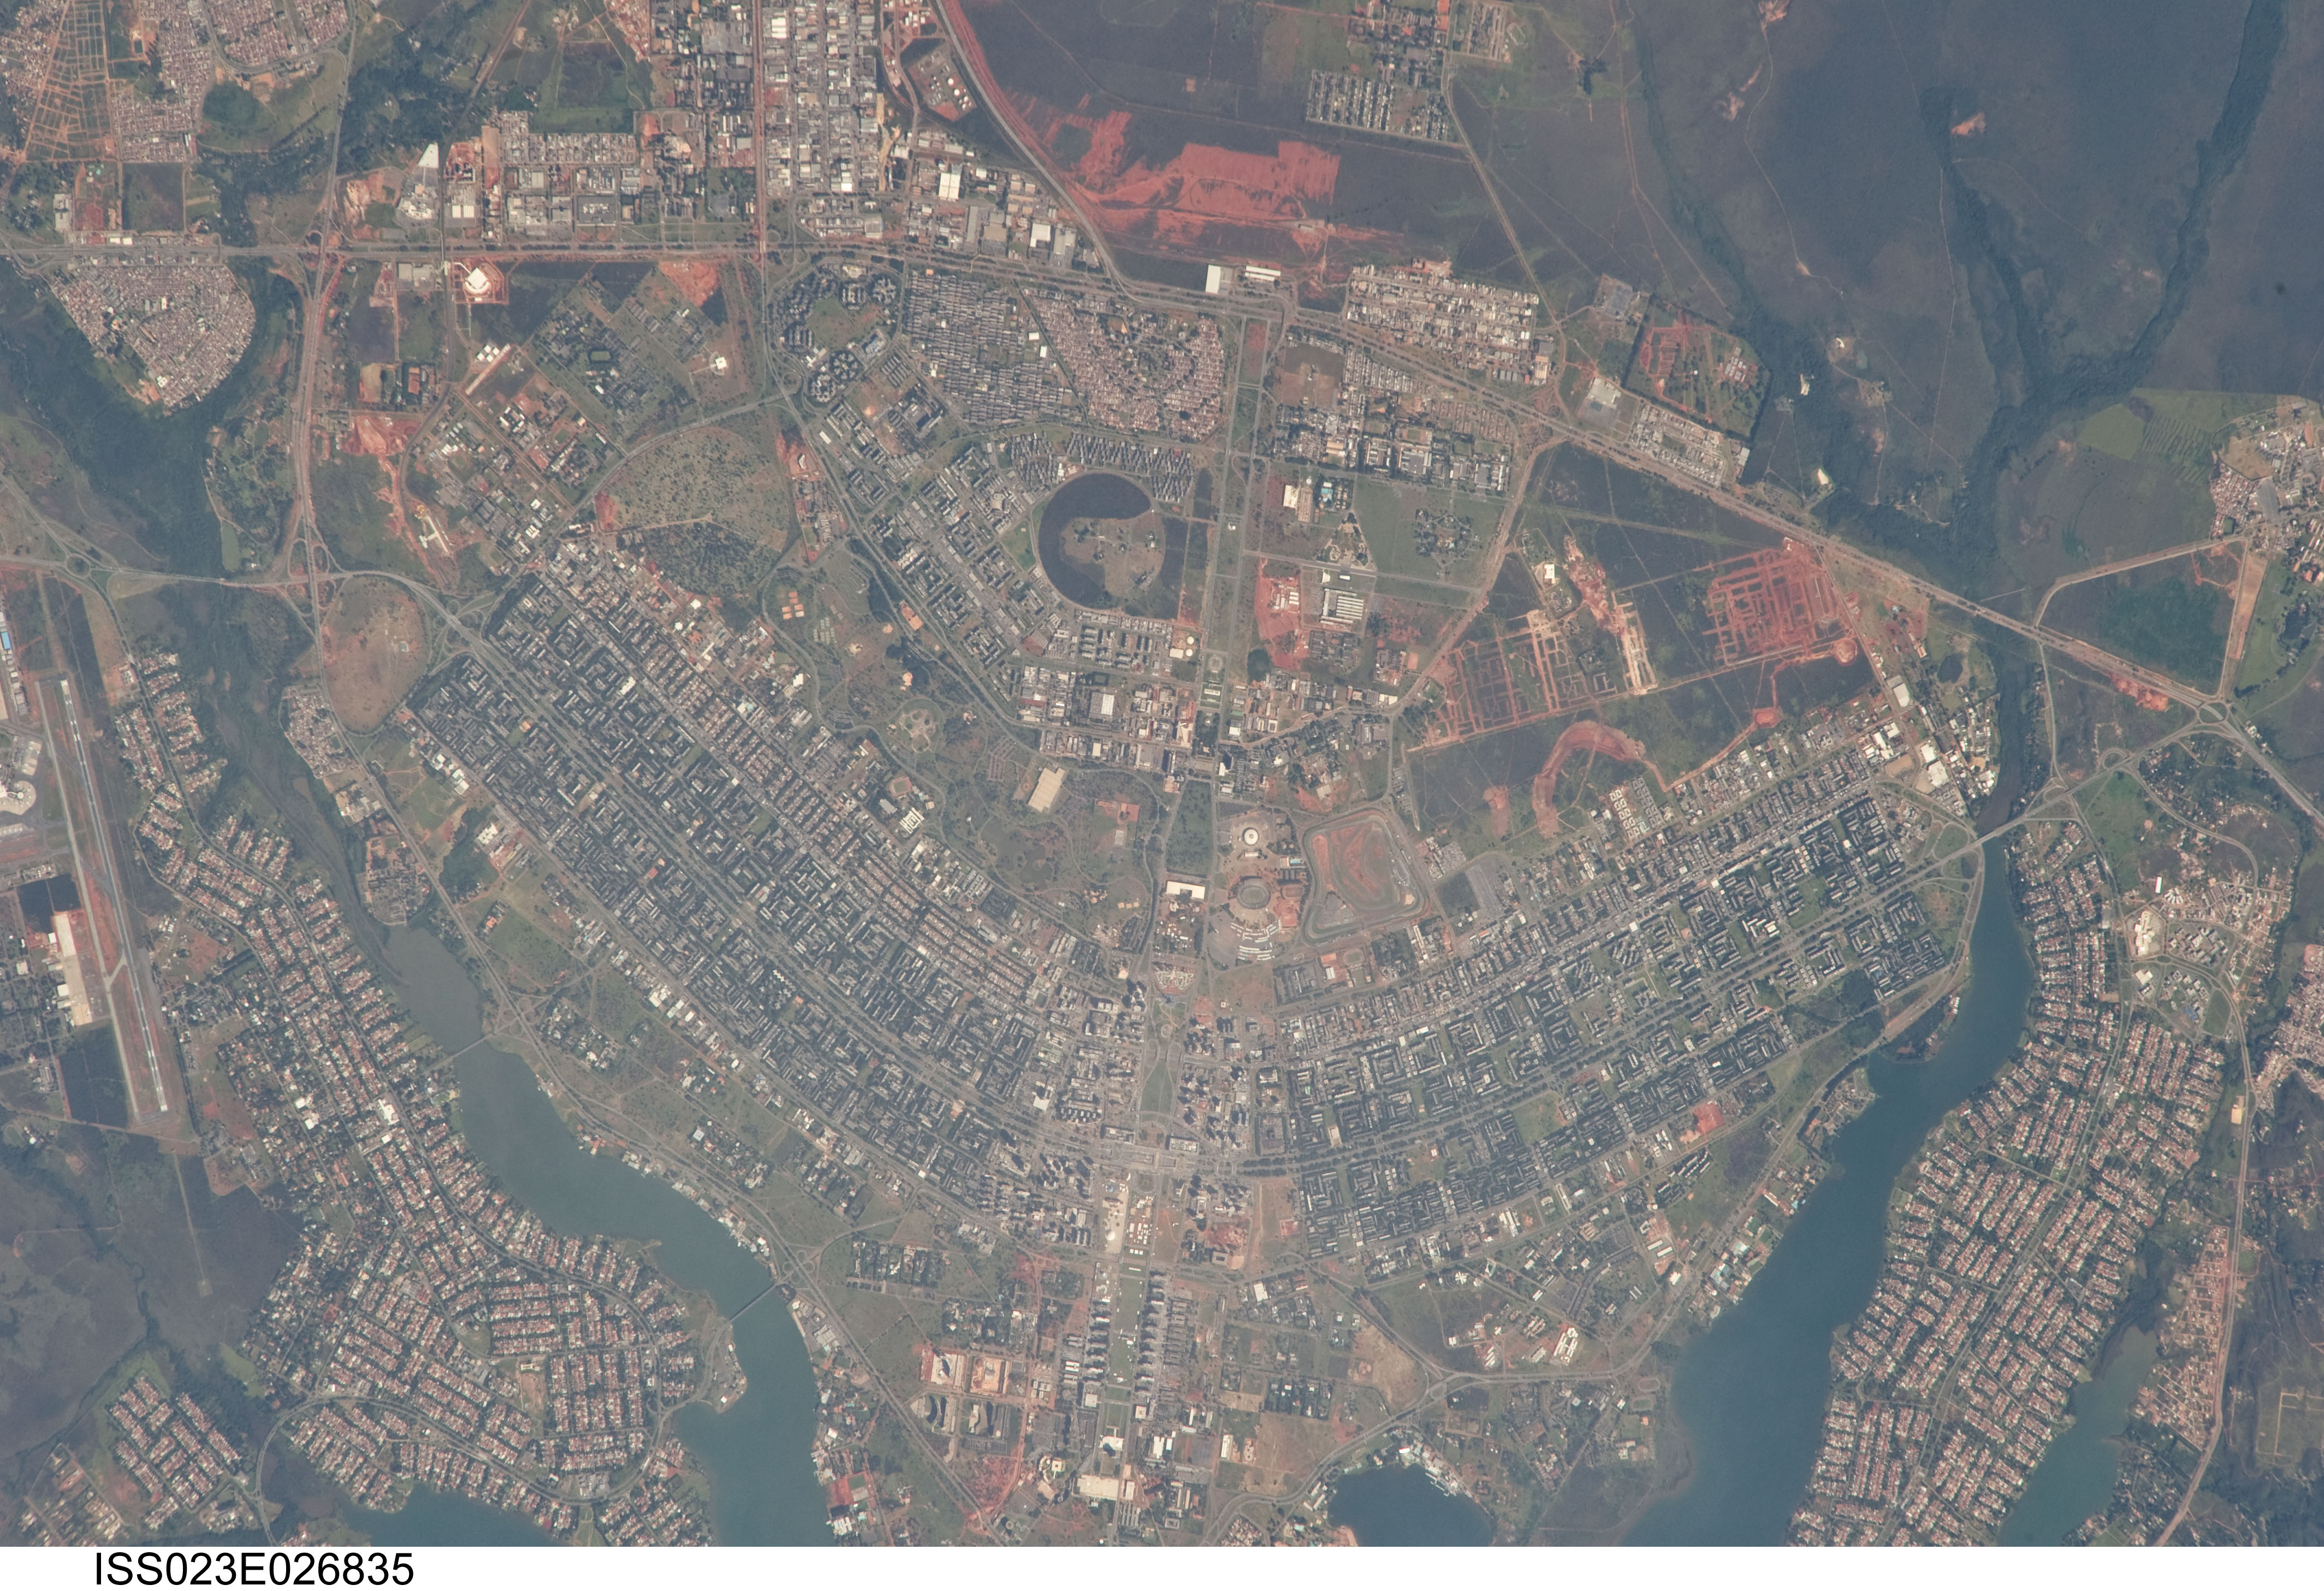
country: BRAZIL
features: BRASILIA, L. PARANOA, URBAN LAND COVER
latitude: -15.8
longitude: -47.9
